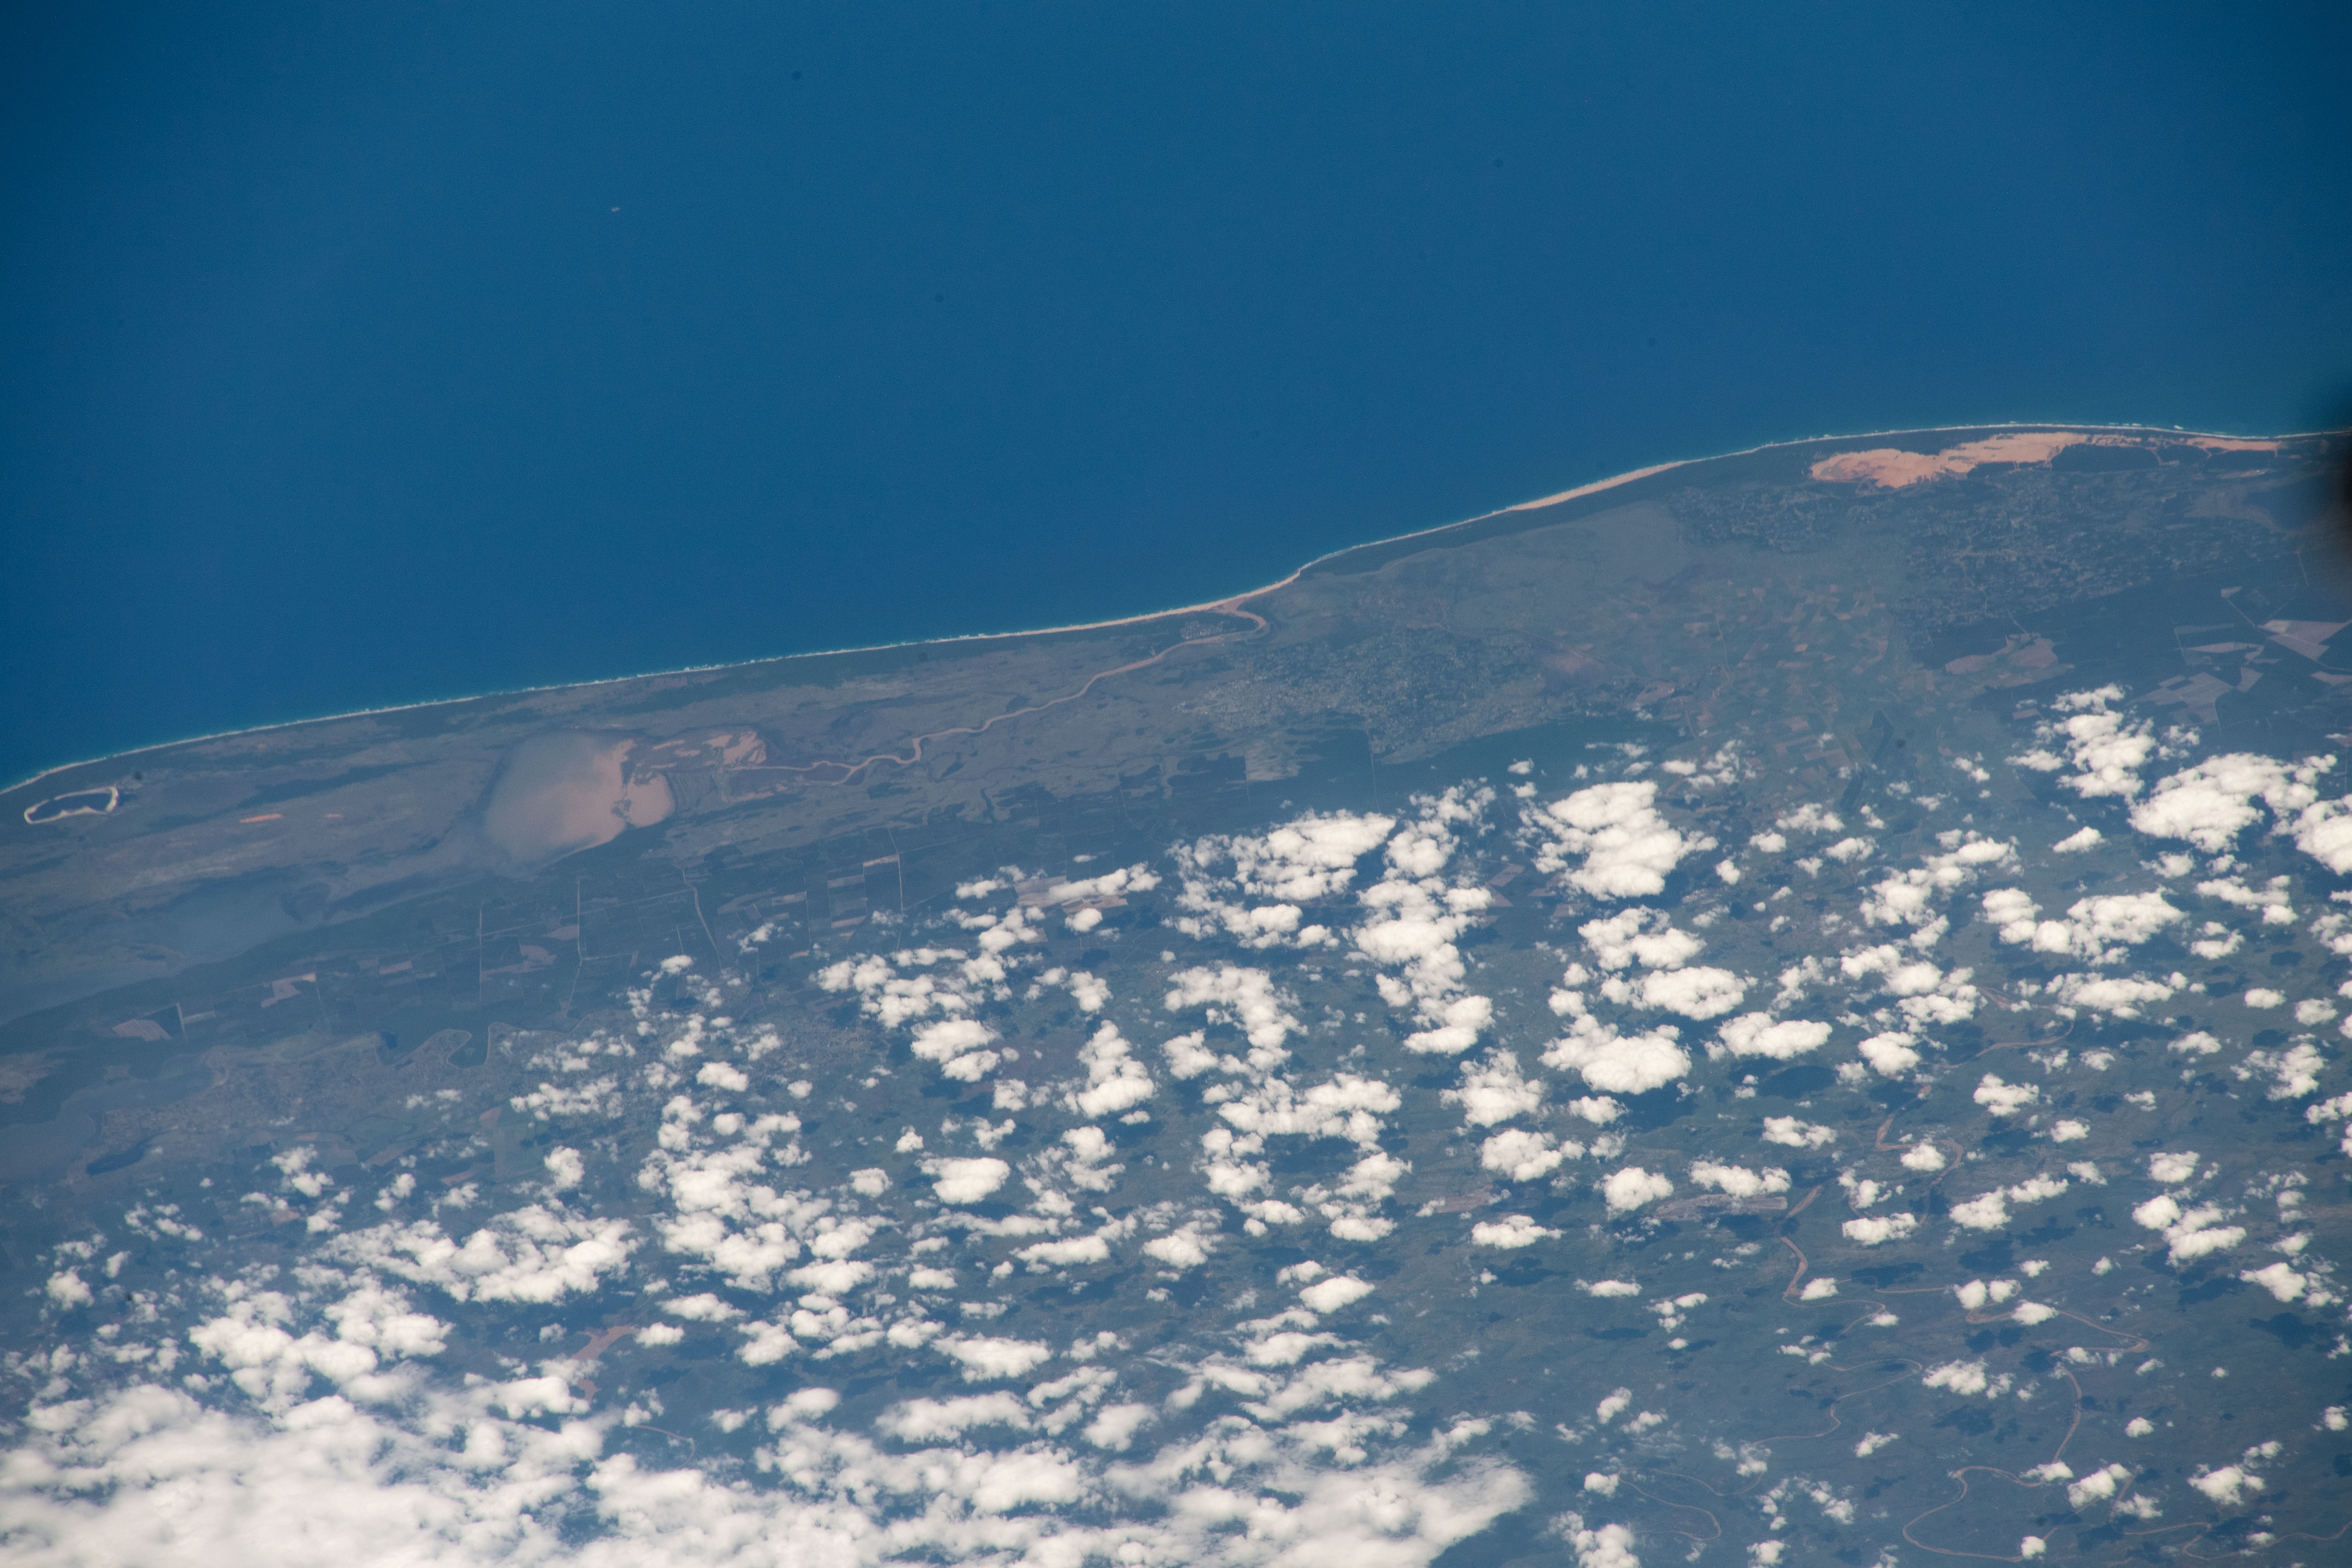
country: REPUBLIC SOUTH AFRICA
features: LAKE ST. LUCIA
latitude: -28.3
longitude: 32.3
